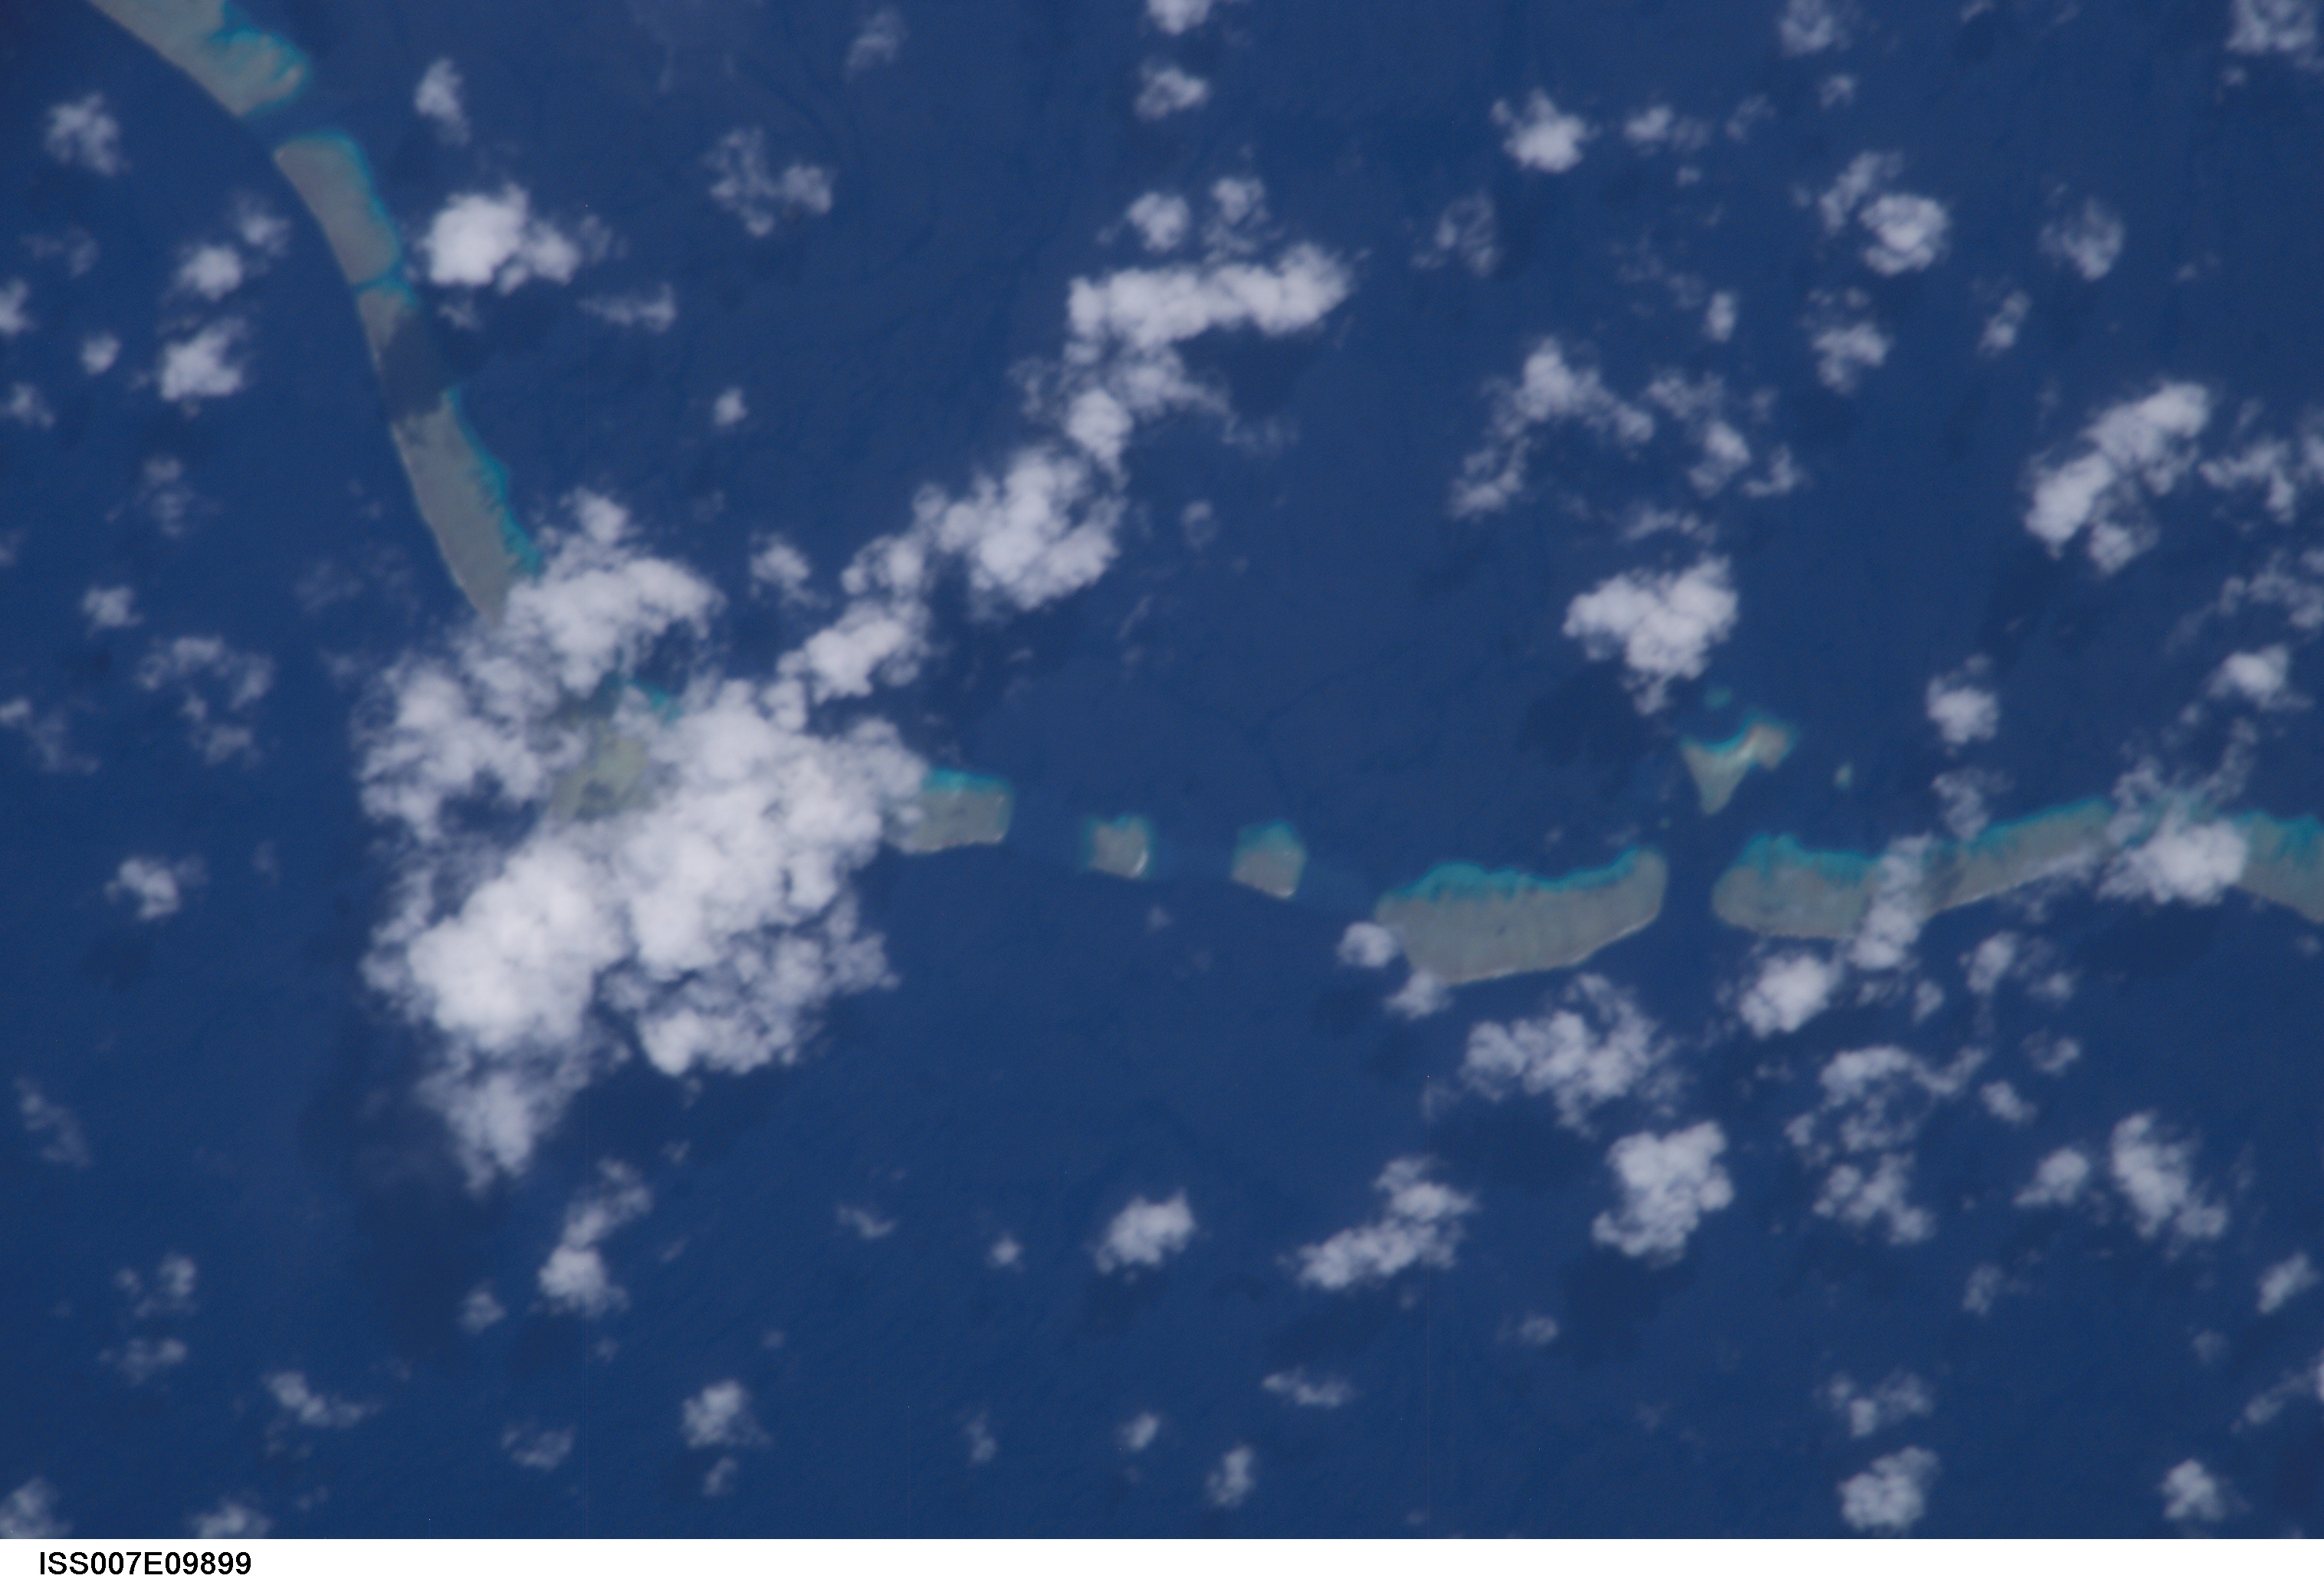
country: CAROLINE ISLANDS
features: NOMWIN ATOLL, CORAL REEFS
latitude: 8.5
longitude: 152.0
